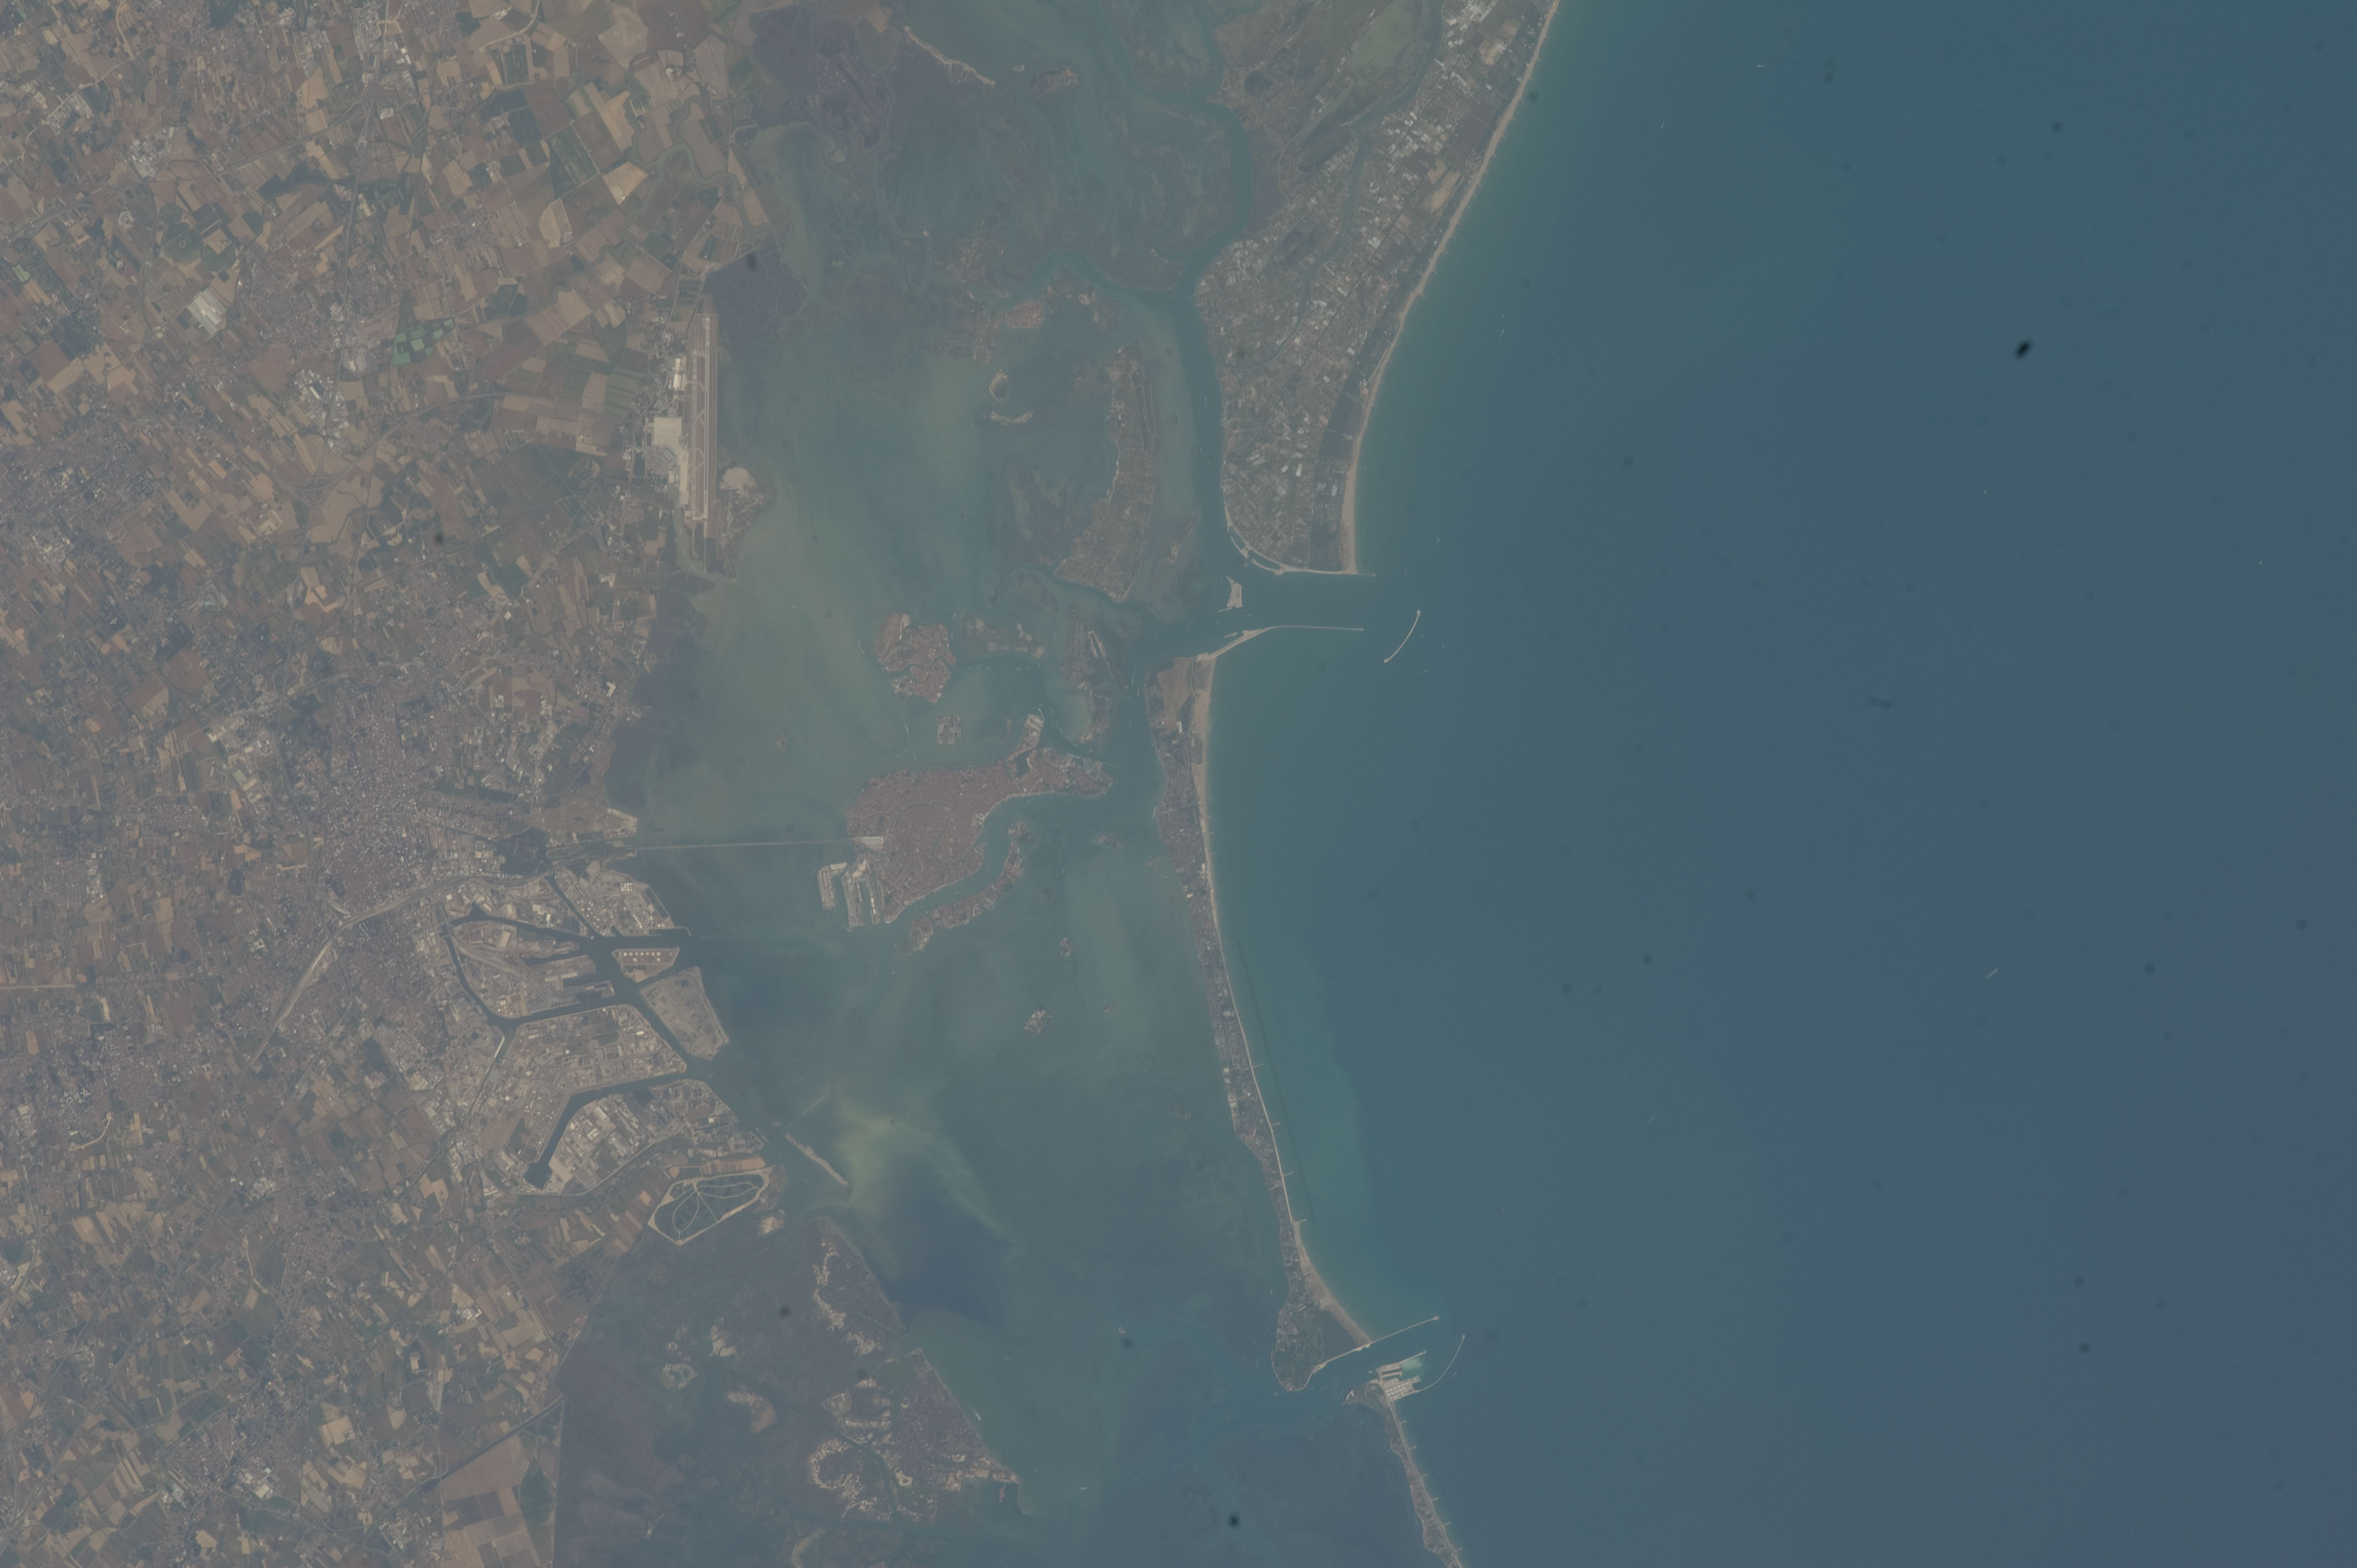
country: ITALY
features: LAGOON OF VENICE, VENICE, SEDIMENT, AIRPORT, ADRIATIC S., SHIP PORTS
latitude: 45.3
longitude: 12.2
